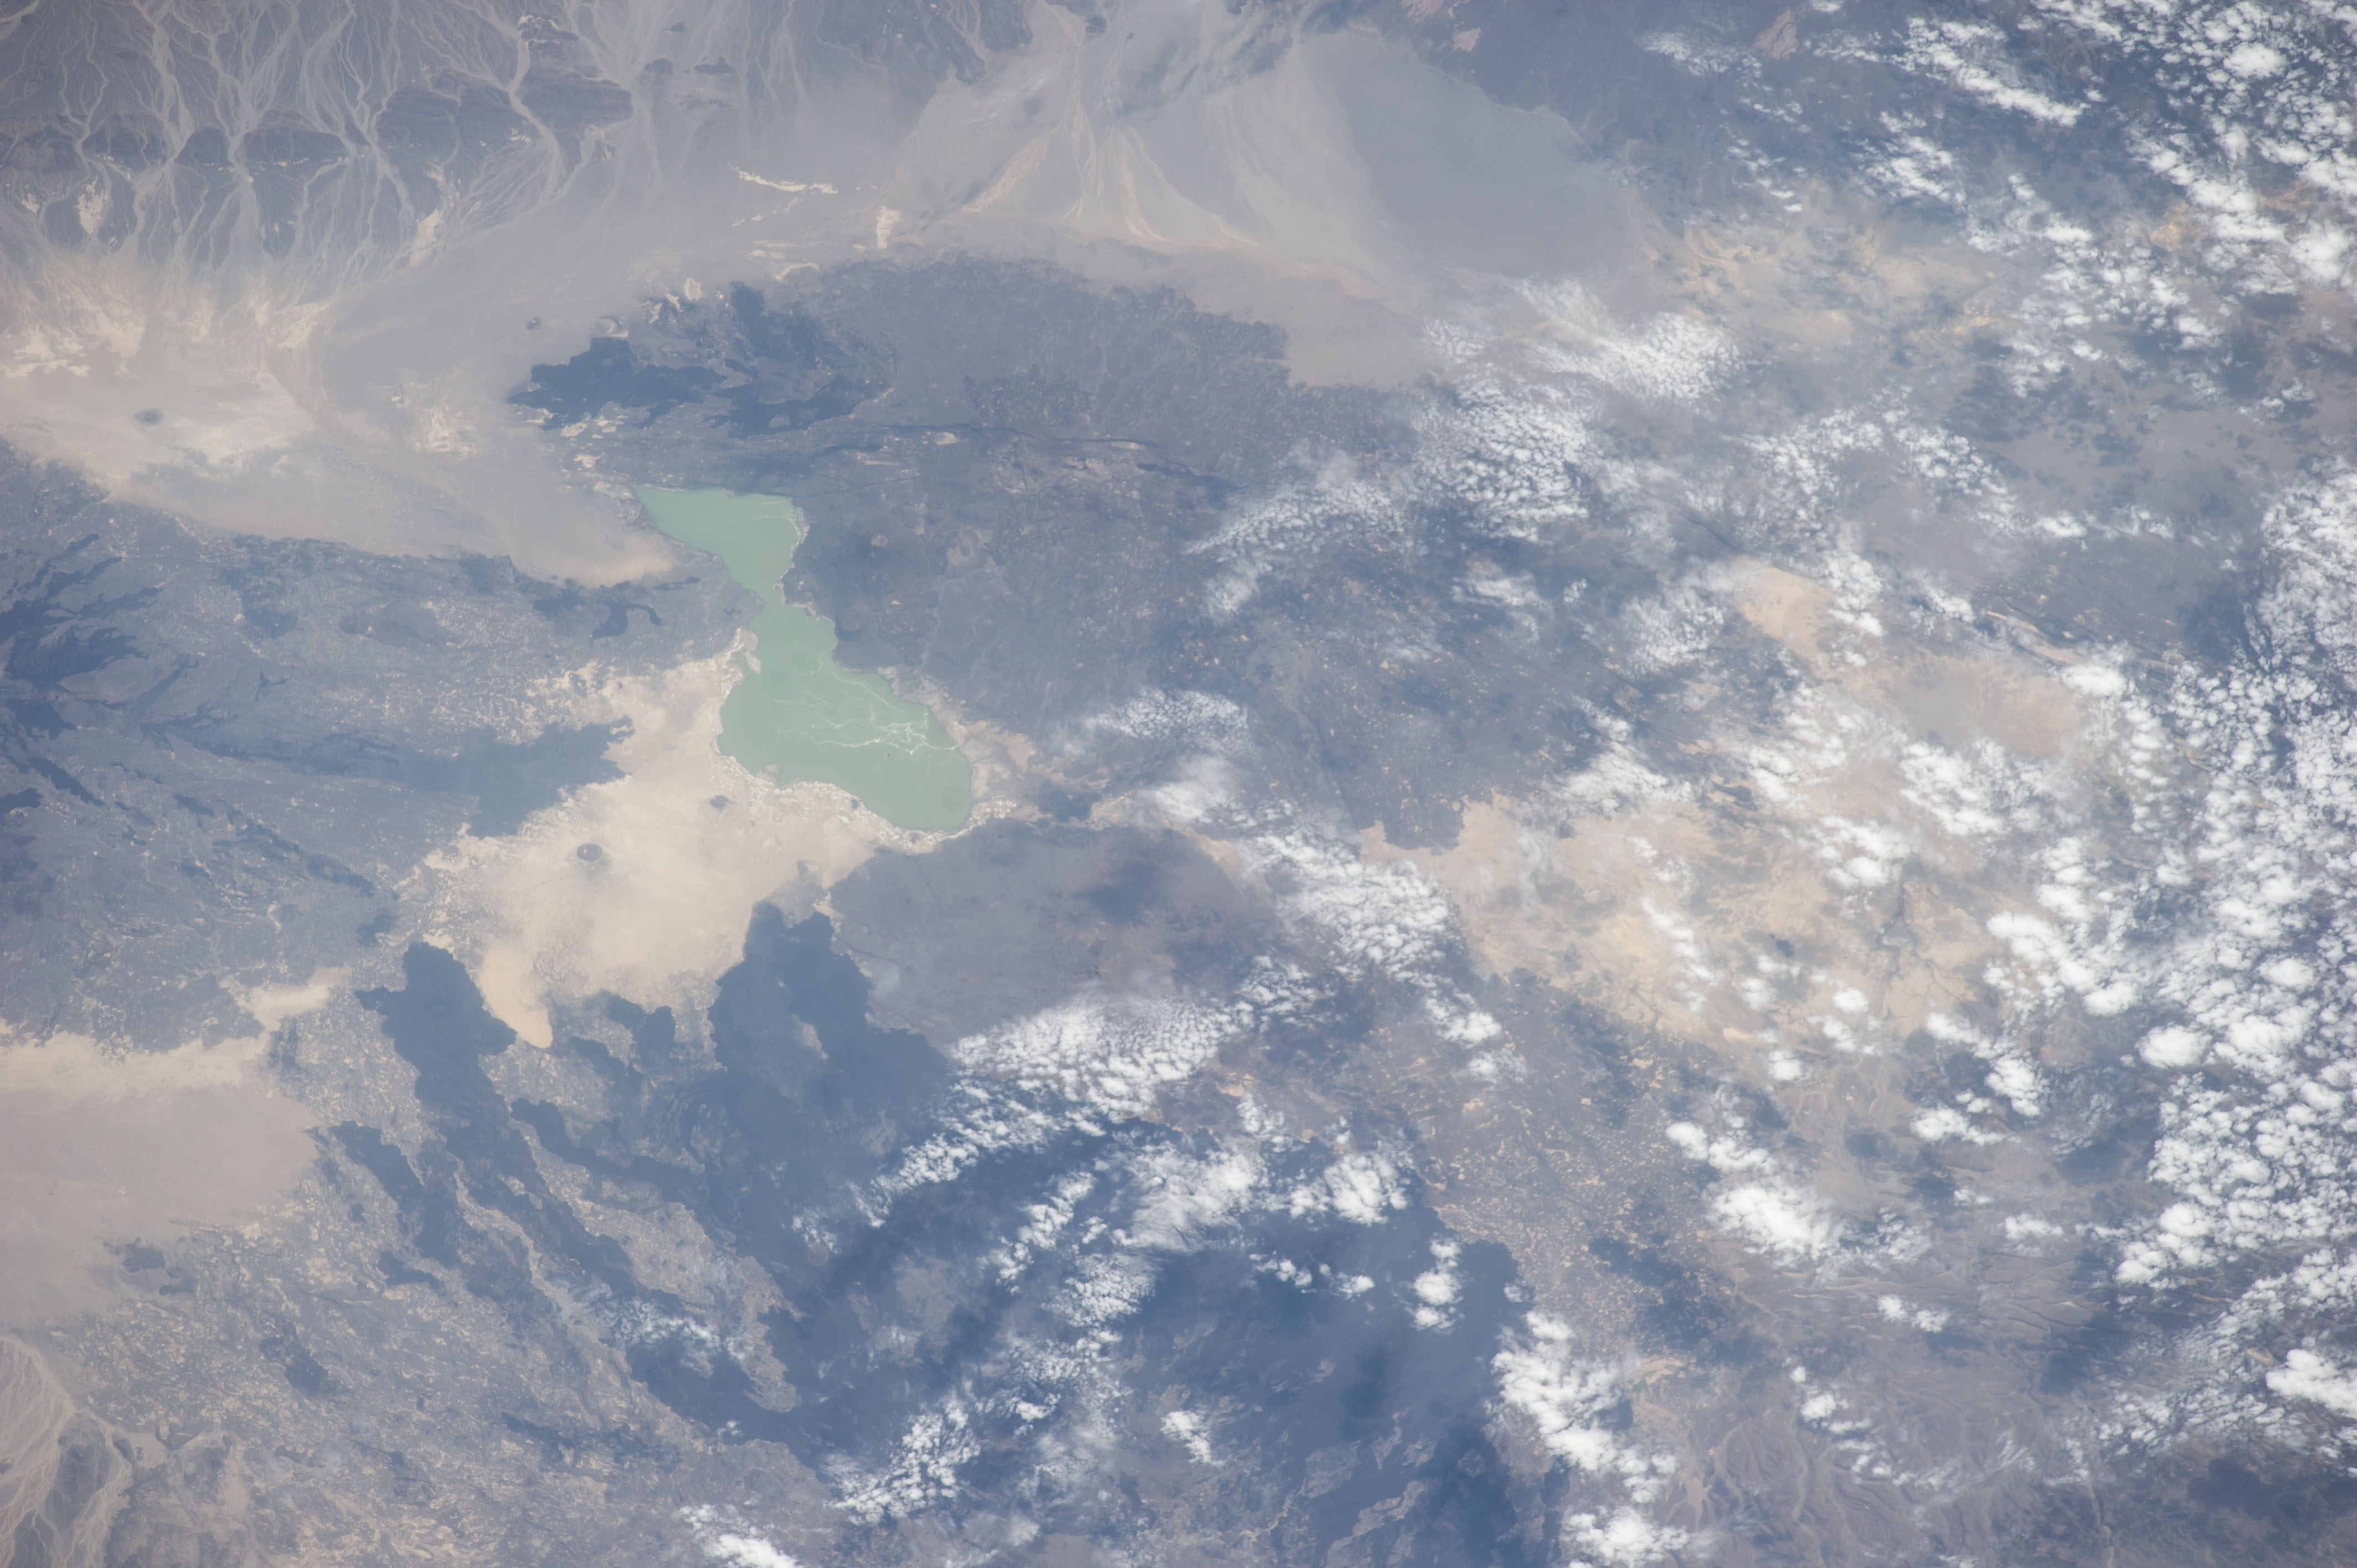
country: ETHIOPIA
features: L. AFRERA
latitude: 13.1
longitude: 41.0
